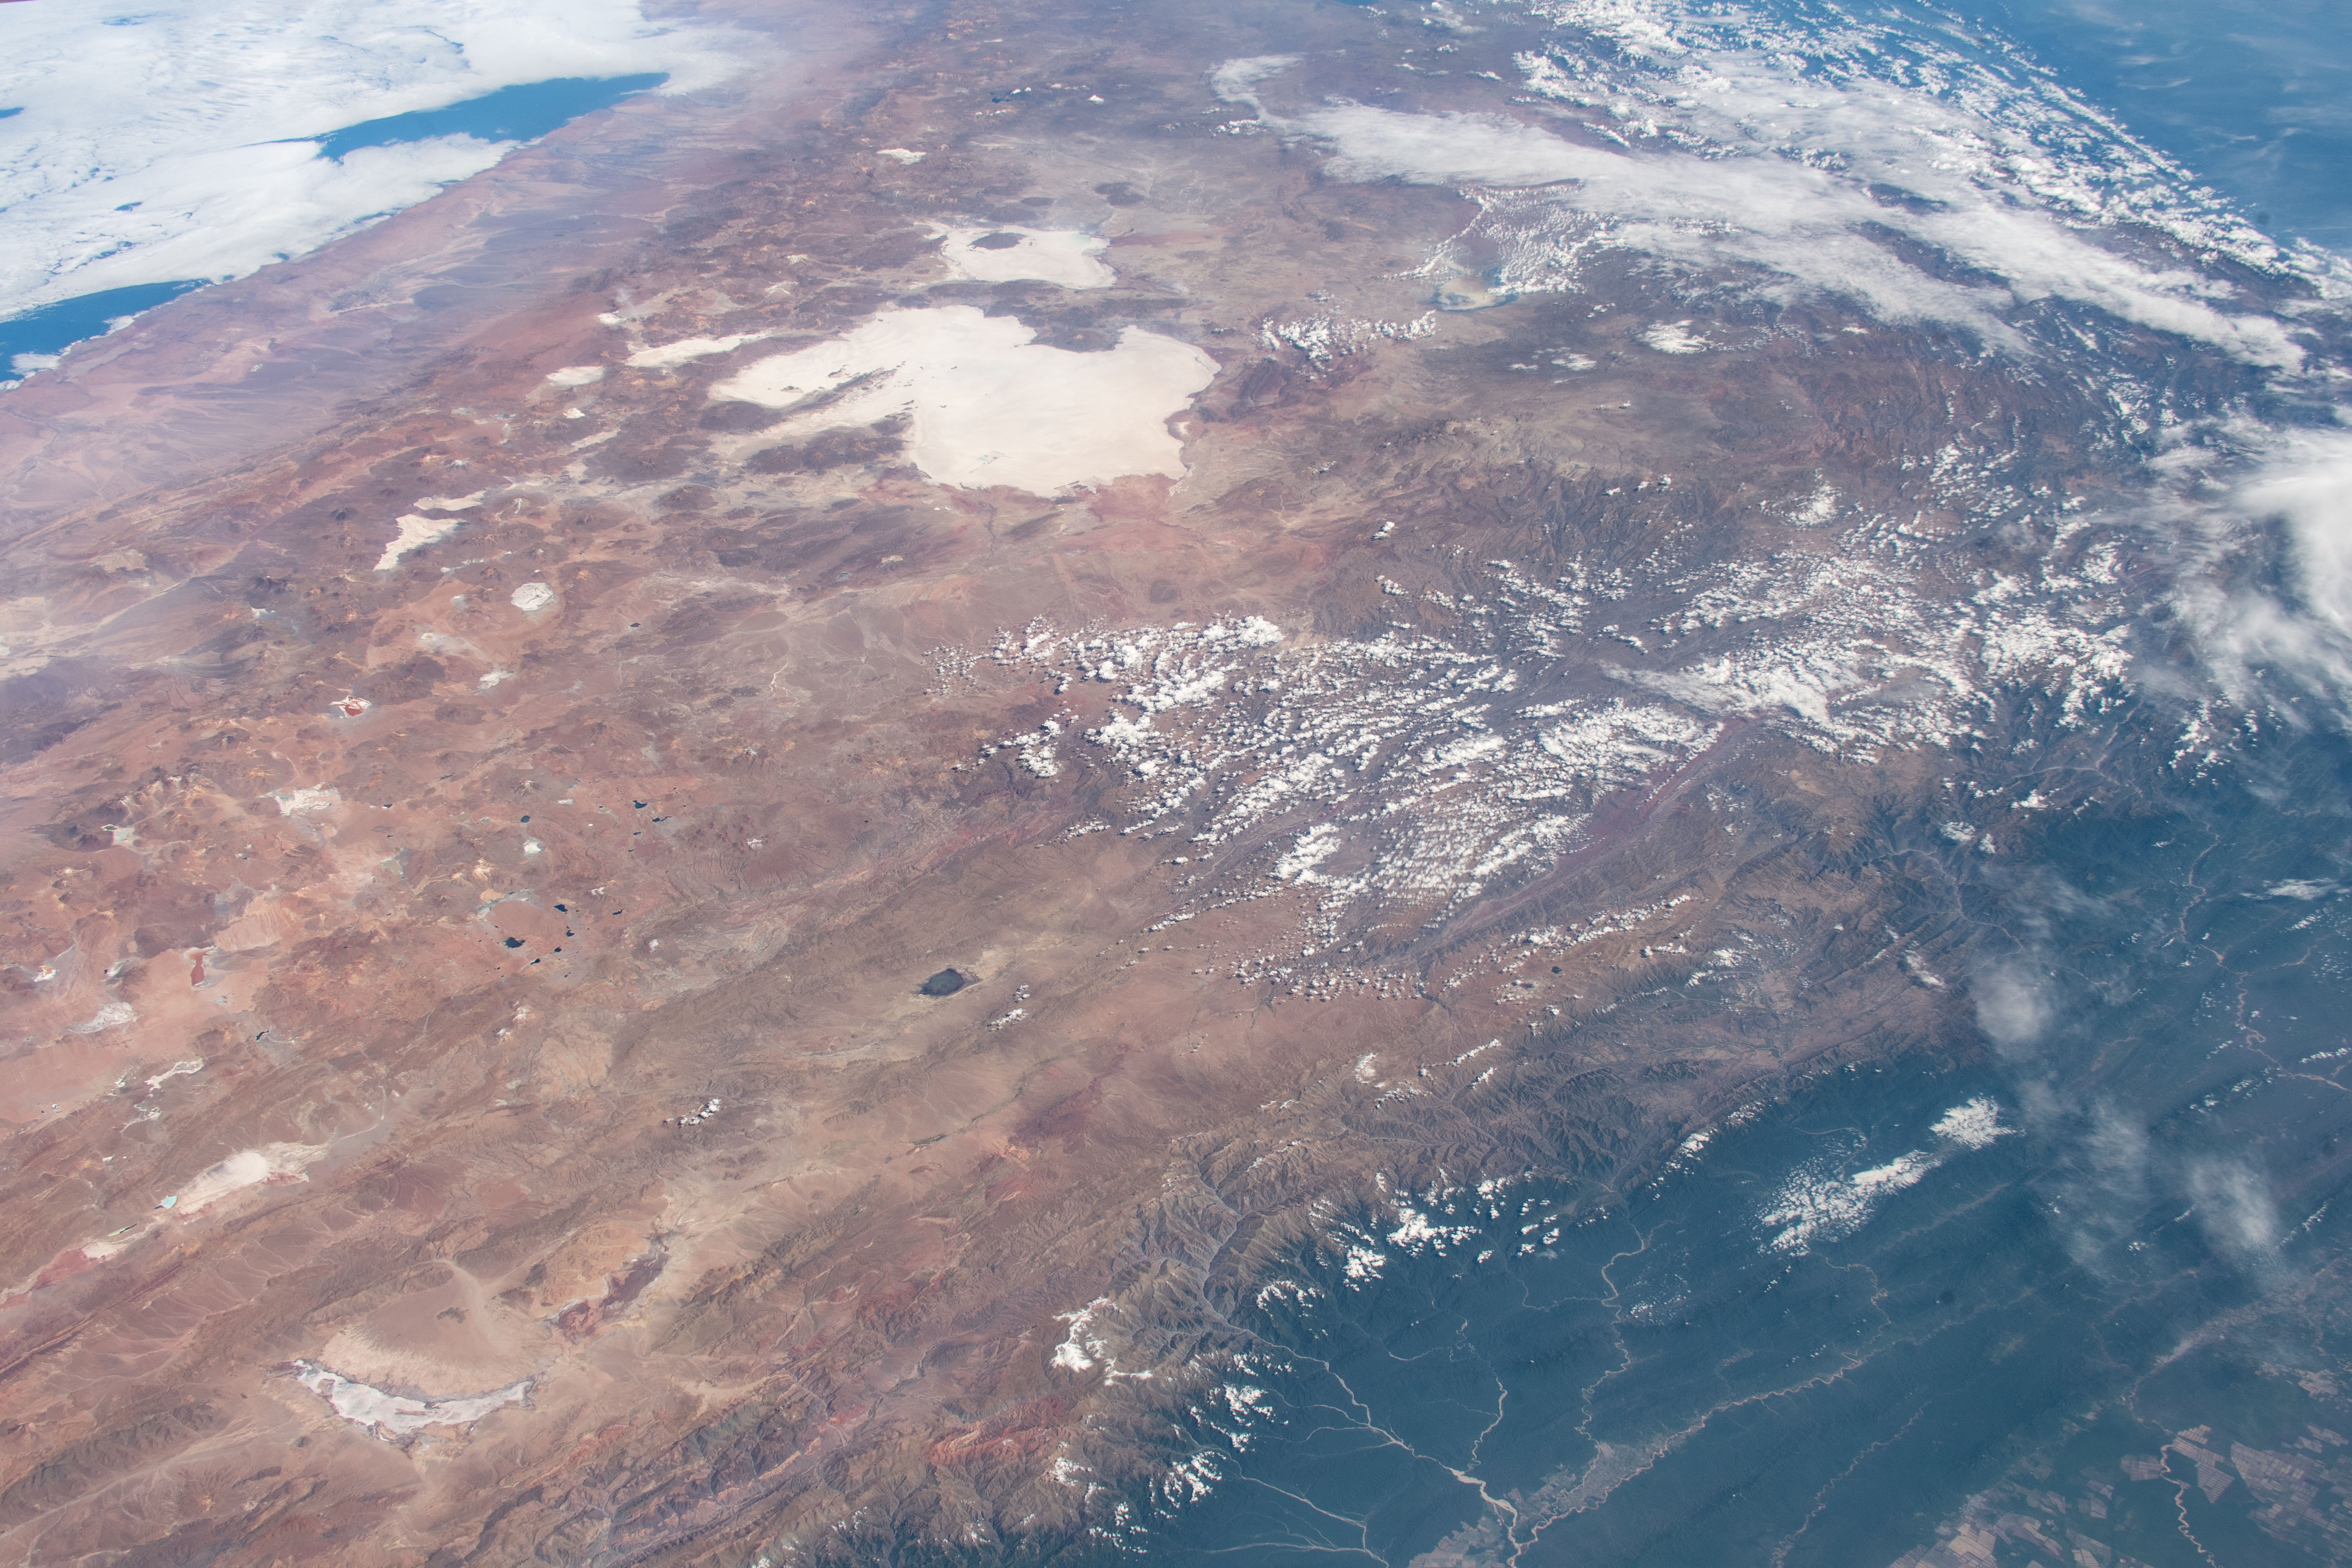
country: BOLIVIA
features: SALAR DE UYUNI DESERT, CORDILLERA REAL MOUNTAINS, THE ANDES, LAKE TITICACA
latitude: -21.0
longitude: -66.0
